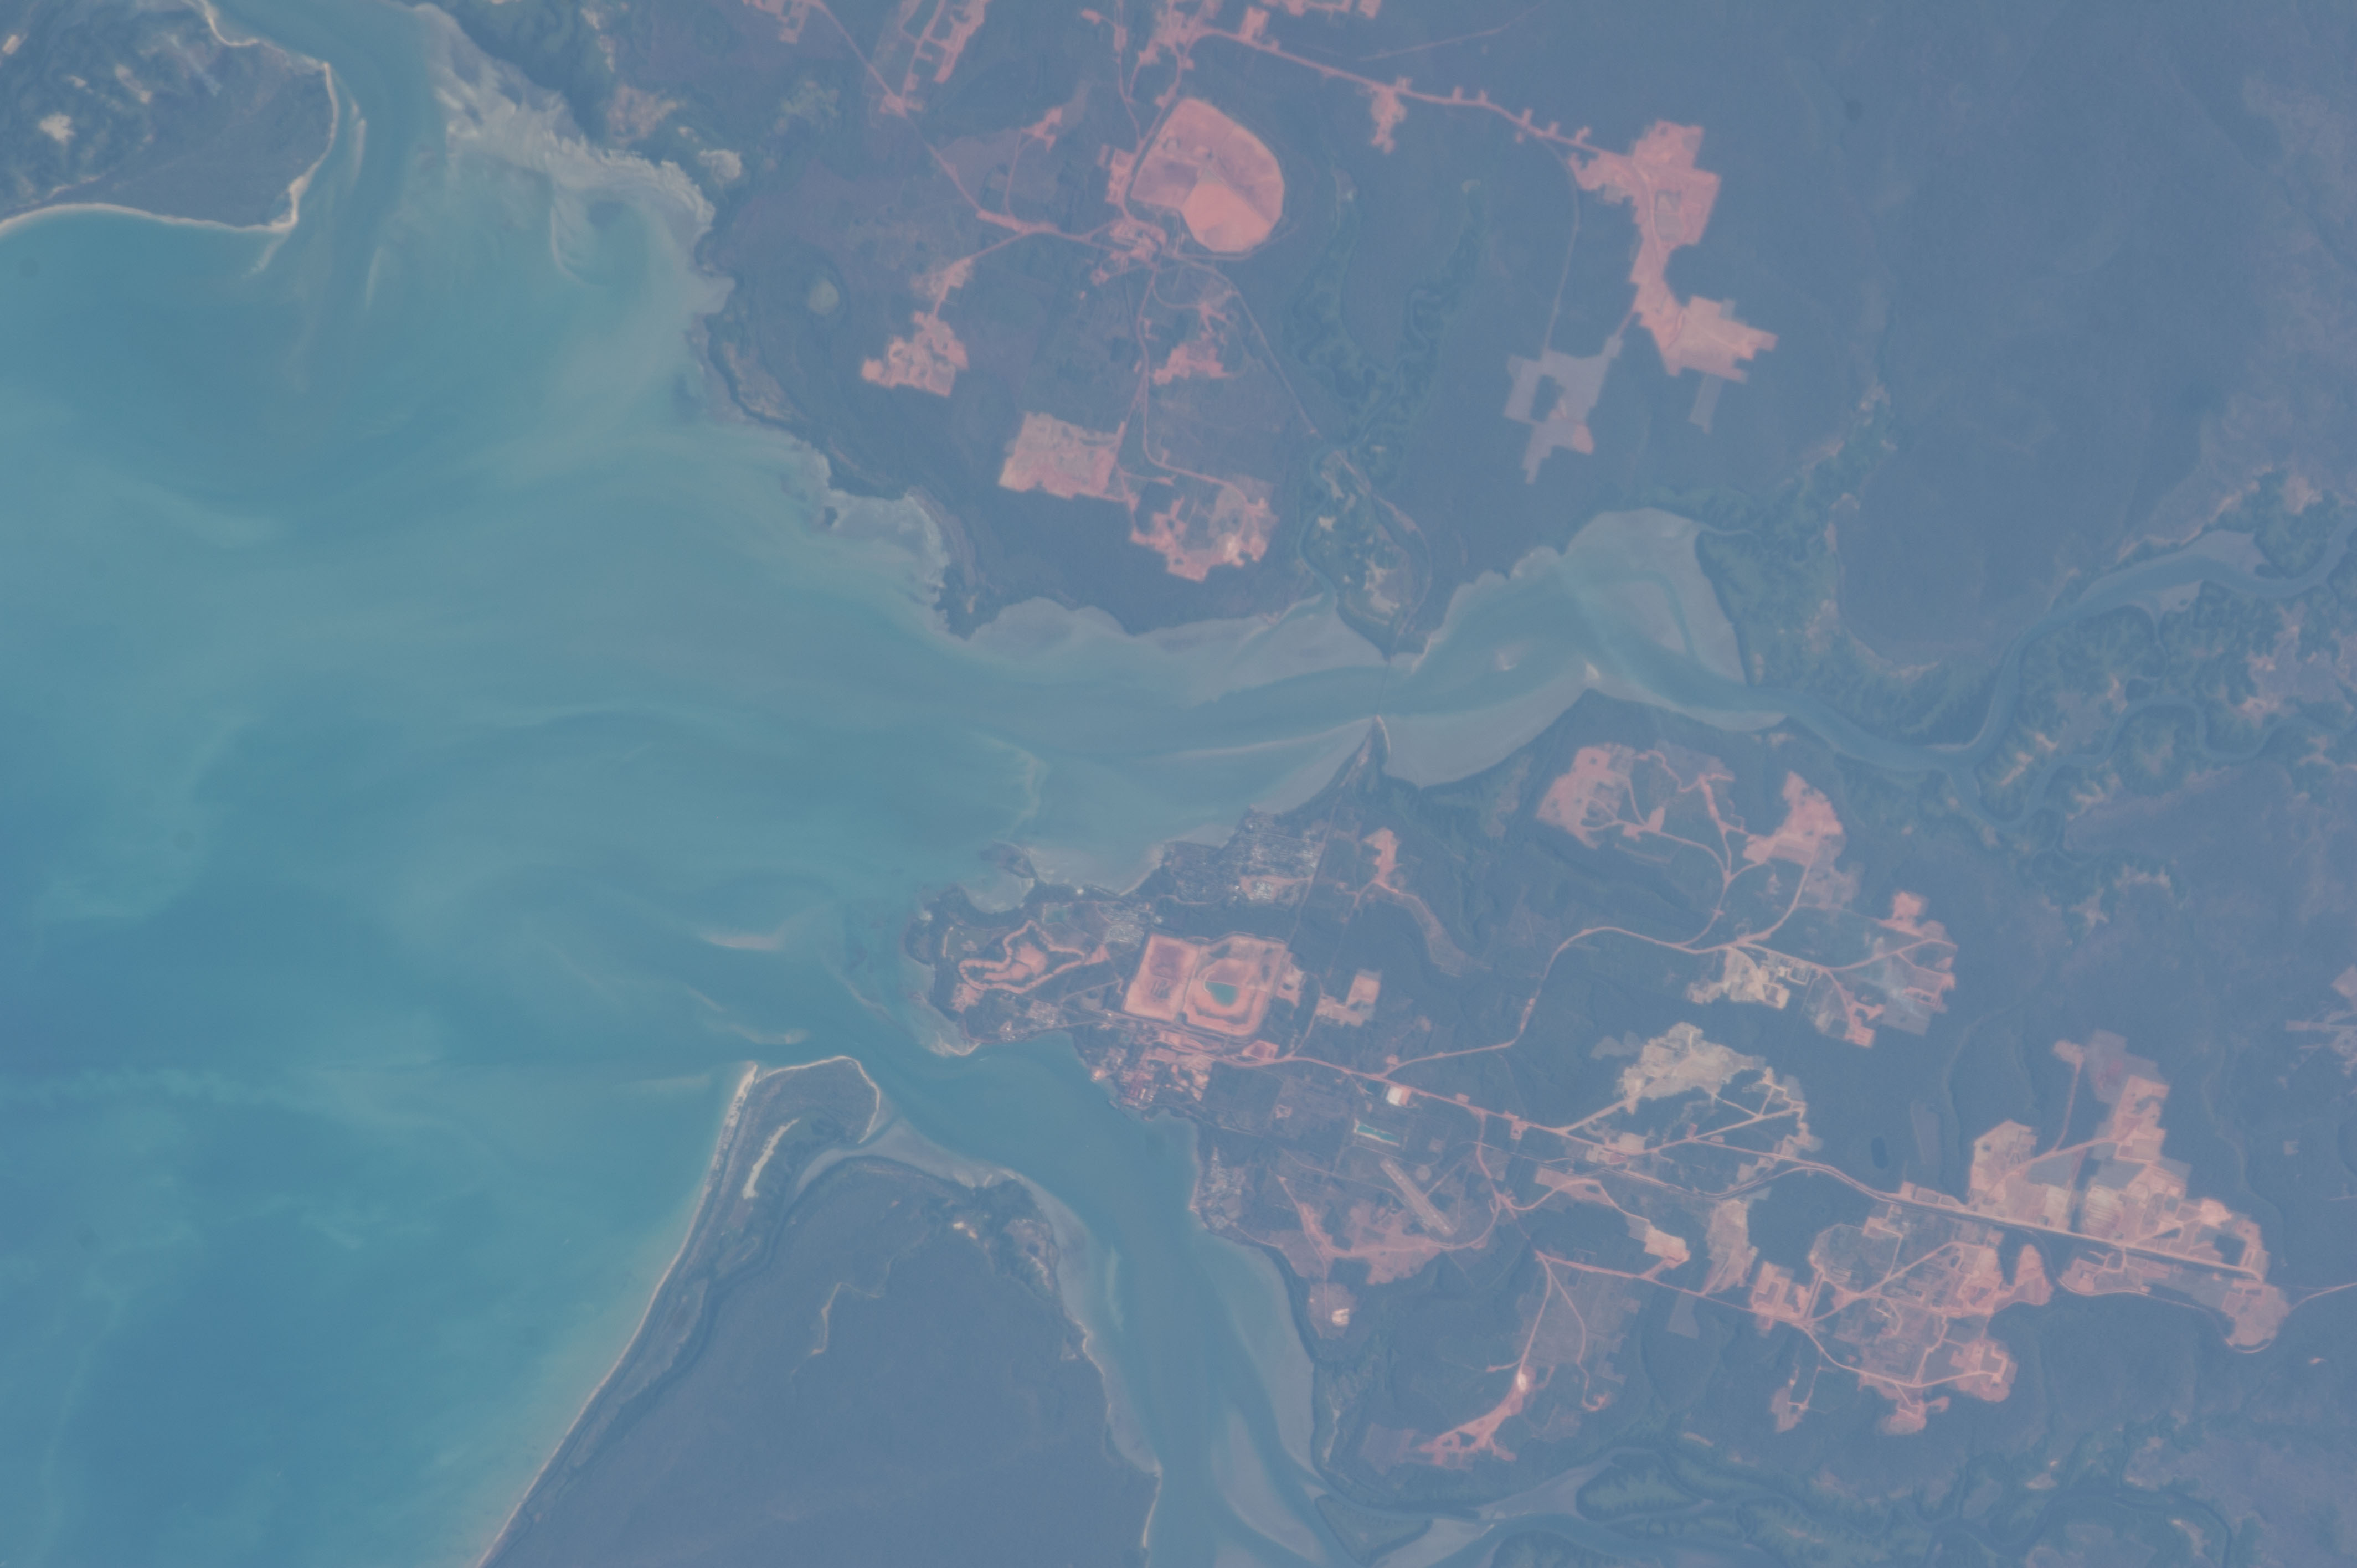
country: AUSTRALIA-Q
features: (-12.62,141.88), AUSTRALIA, NORTHERN TERRITORY, ARAFURA SEA, BAY OF CARPENTERIA, GULF OF CARPENTERIA, ALBATROSS BAY, SED., ROCKY POINT, EMBLEY RIVER, MISSION RIVER,AUSTRALIA, GULF OF CARPENTARIA, ALBATROSS BAY, ROCKY POINT, MISSION RIVER, -12.62,141.86,ROCKY POINT, HIGHWAY 81, WEIPA, NANUM, TRUNDING, NAPRANUM, EMBLEY RIVER, EVAN'S LANDING,GULF OF CARPENTARIA
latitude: -12.6
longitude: 141.9
